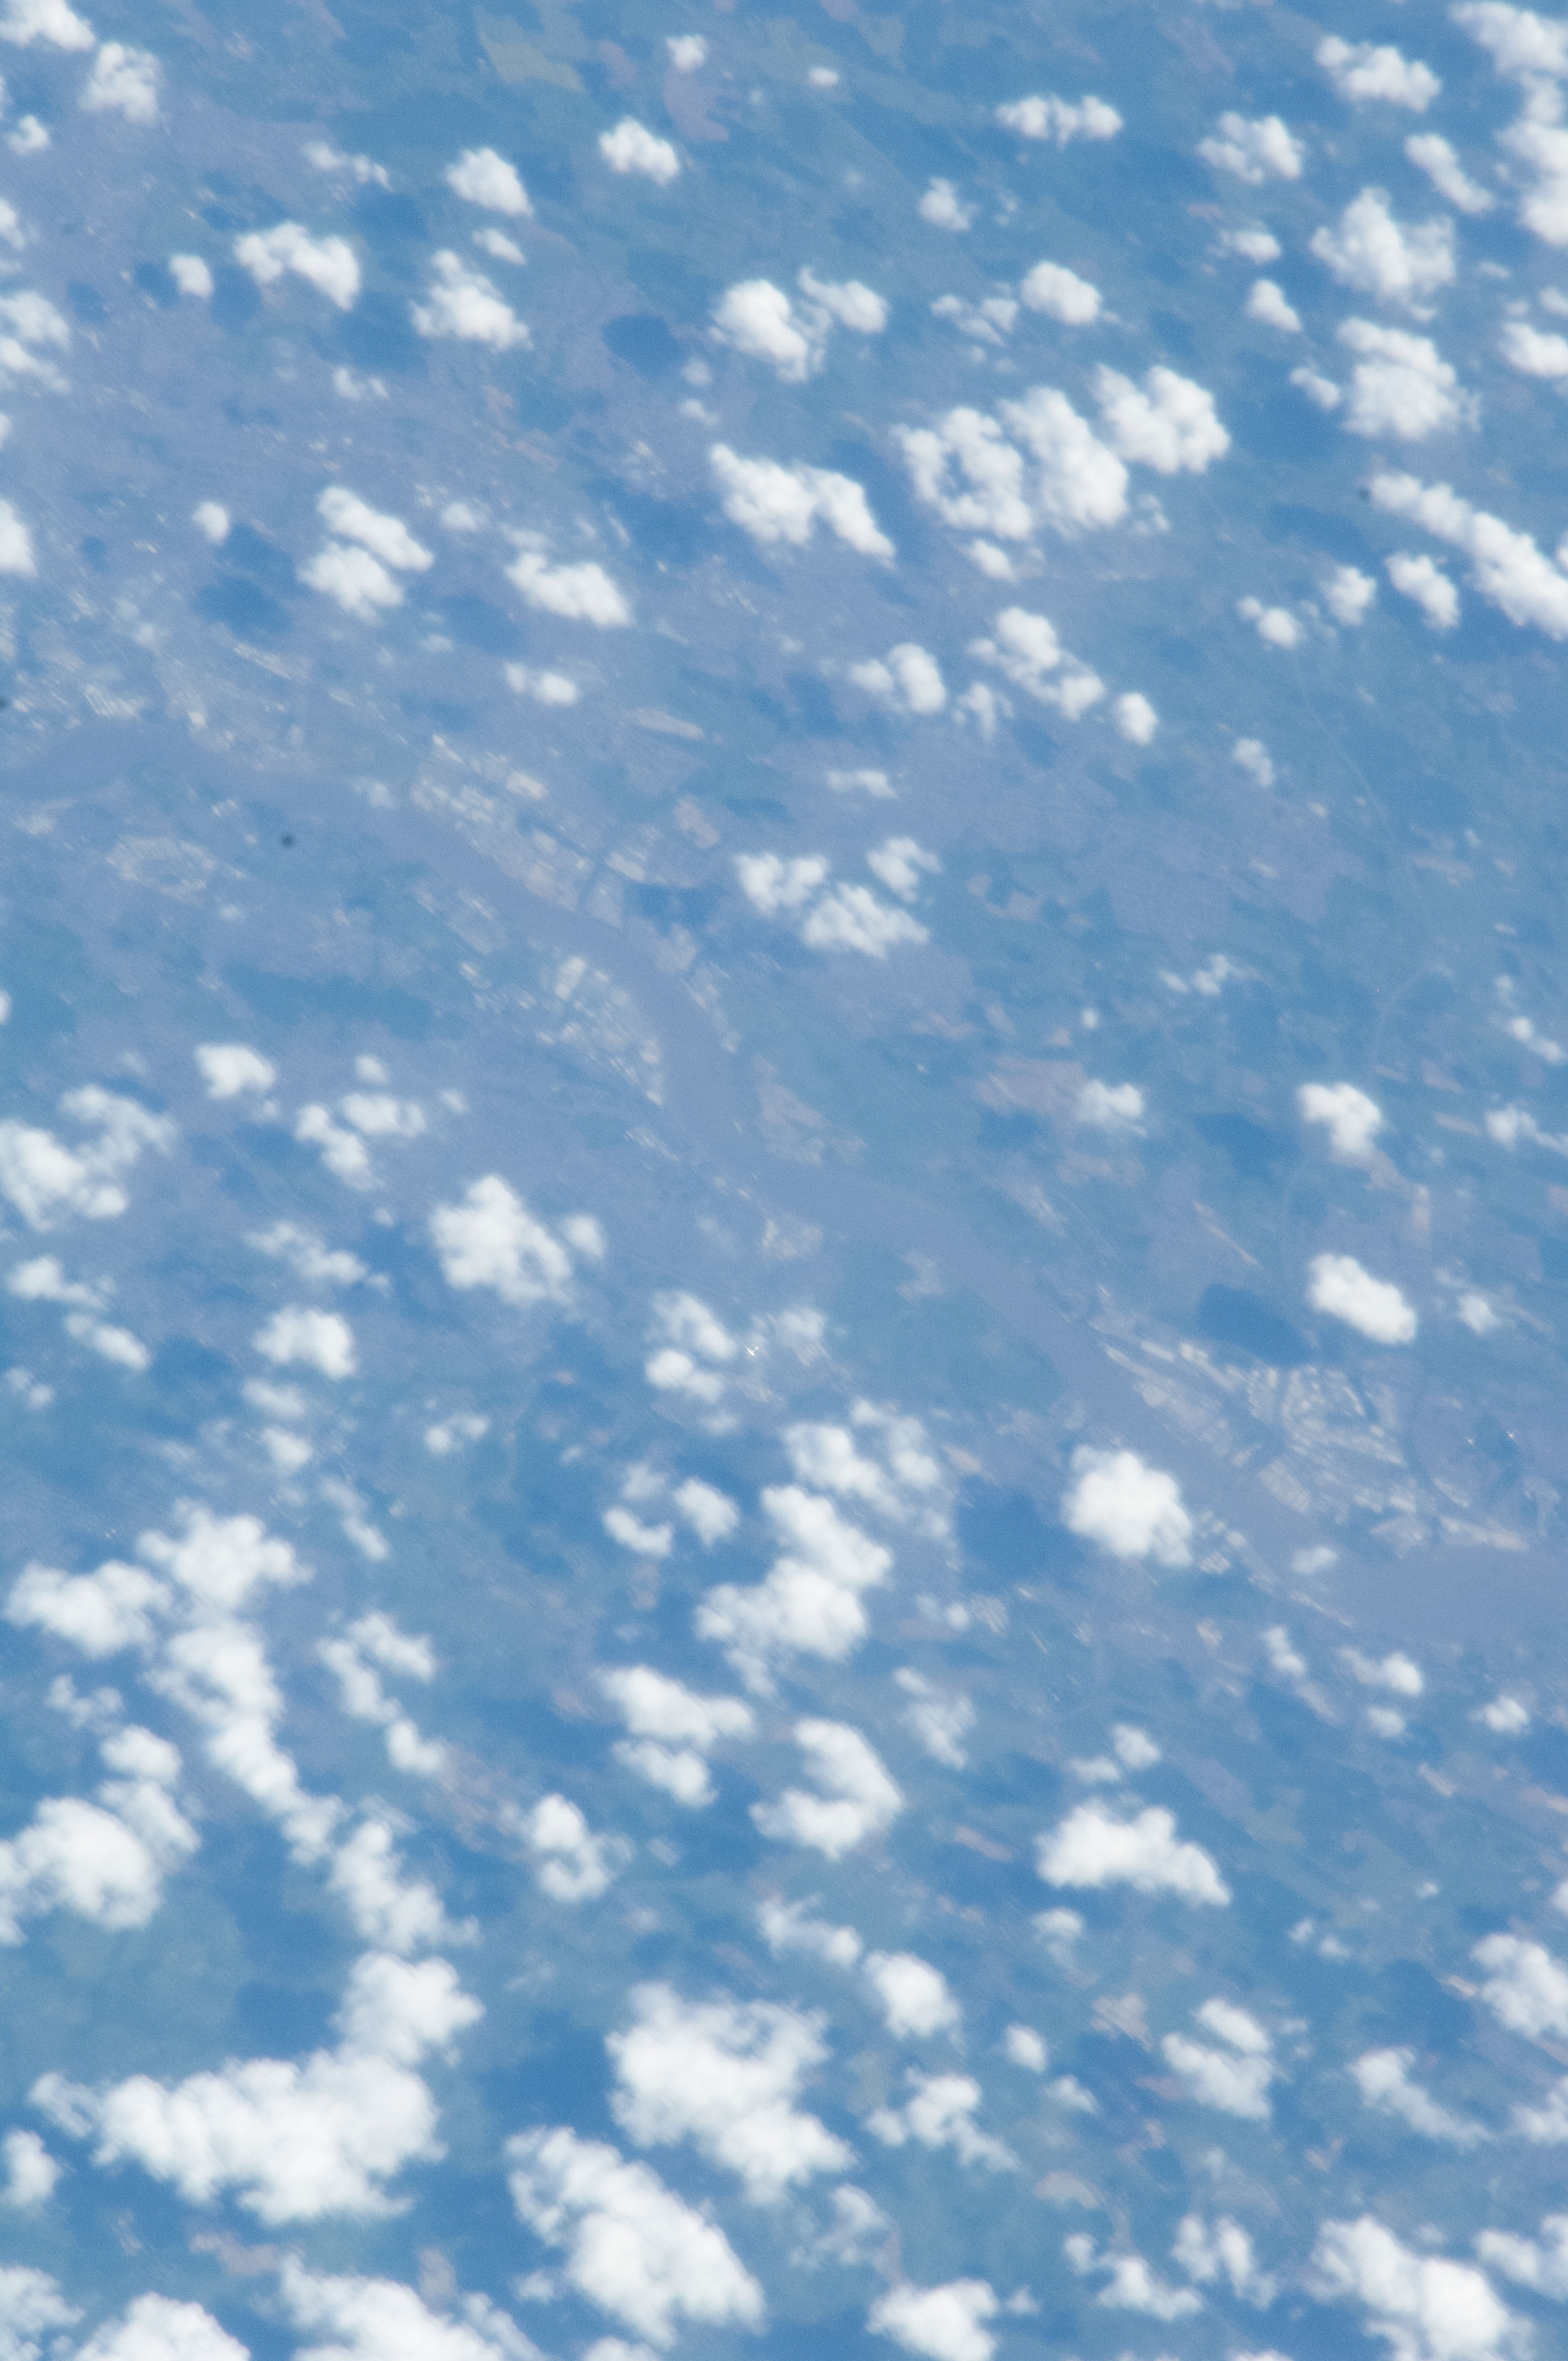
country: UK-ENGLAND
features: RIVER THAMES, WEST THURROCK, EAST LONDON SUBURBS, AGR., HAZE, SOFT
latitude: 51.5
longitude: 0.2
